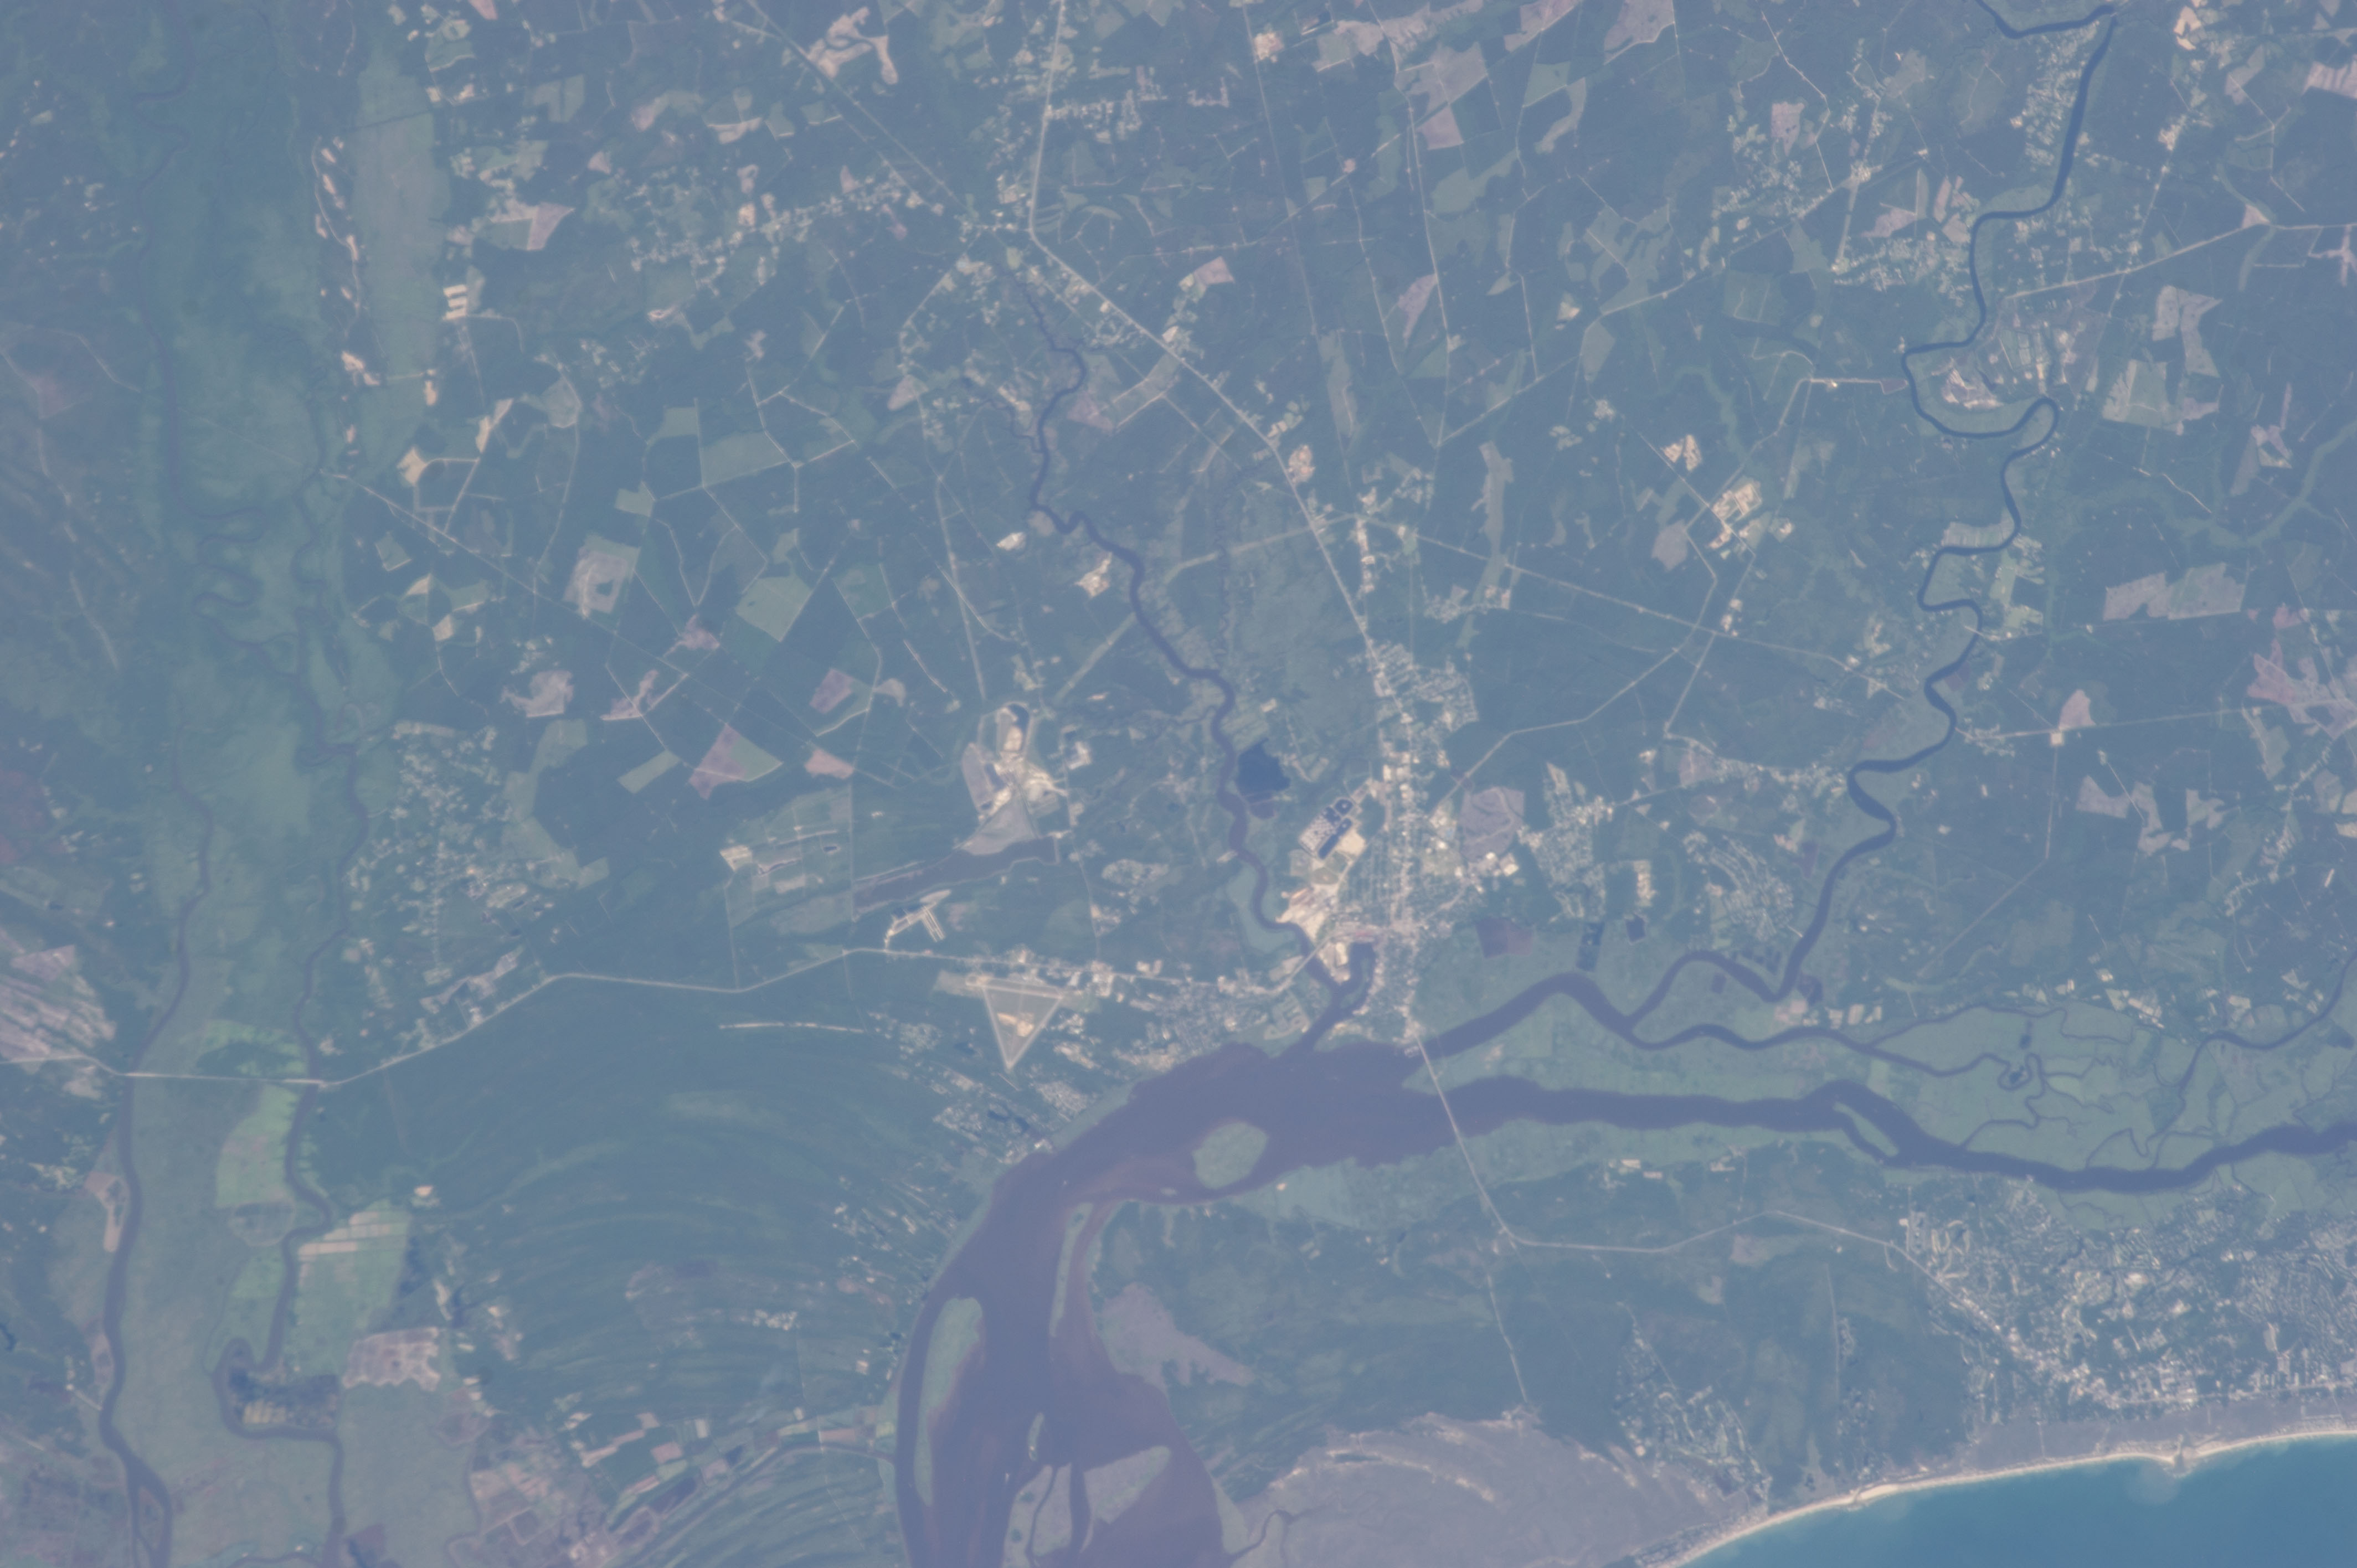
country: USA-SOUTH CAROLINA
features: GEORGETOWN, SAMPIT R., GREAT PEE DEE R., WACCAMAW R., WINYAH B., WETLANDS
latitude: 33.4
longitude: -79.3
